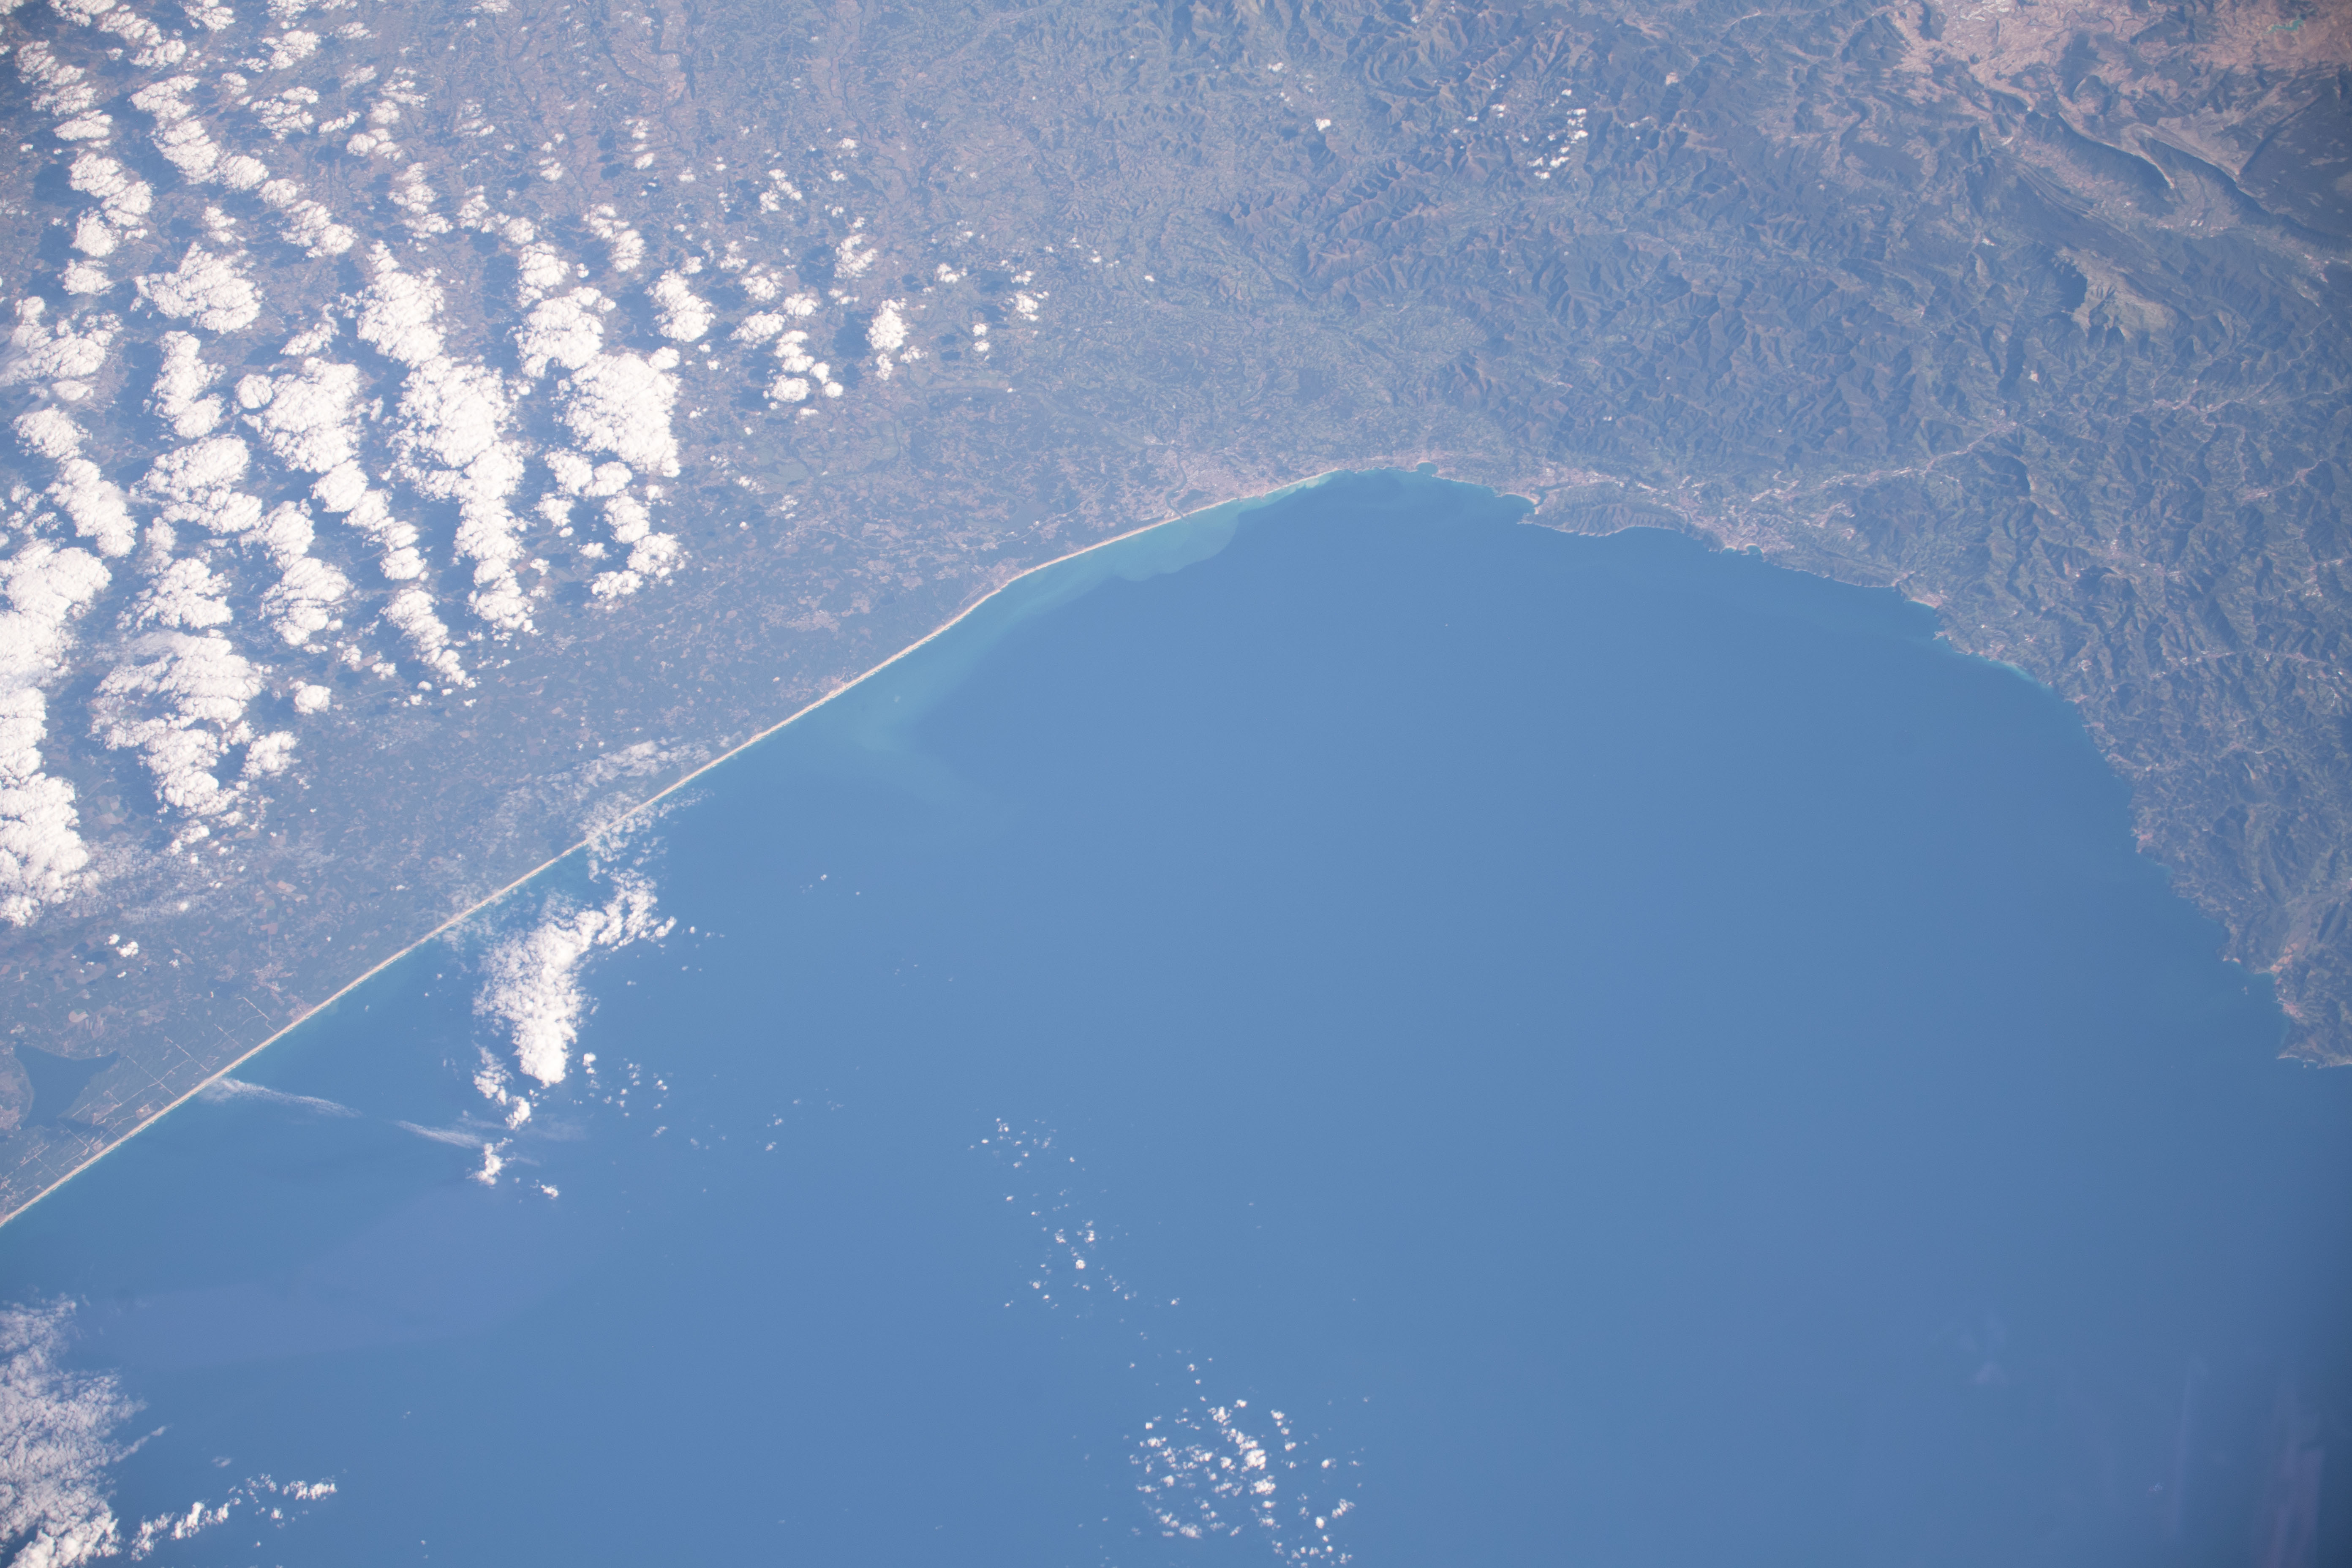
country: FRANCE
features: CAP BRETON CANYON
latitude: 43.6
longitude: -1.7
